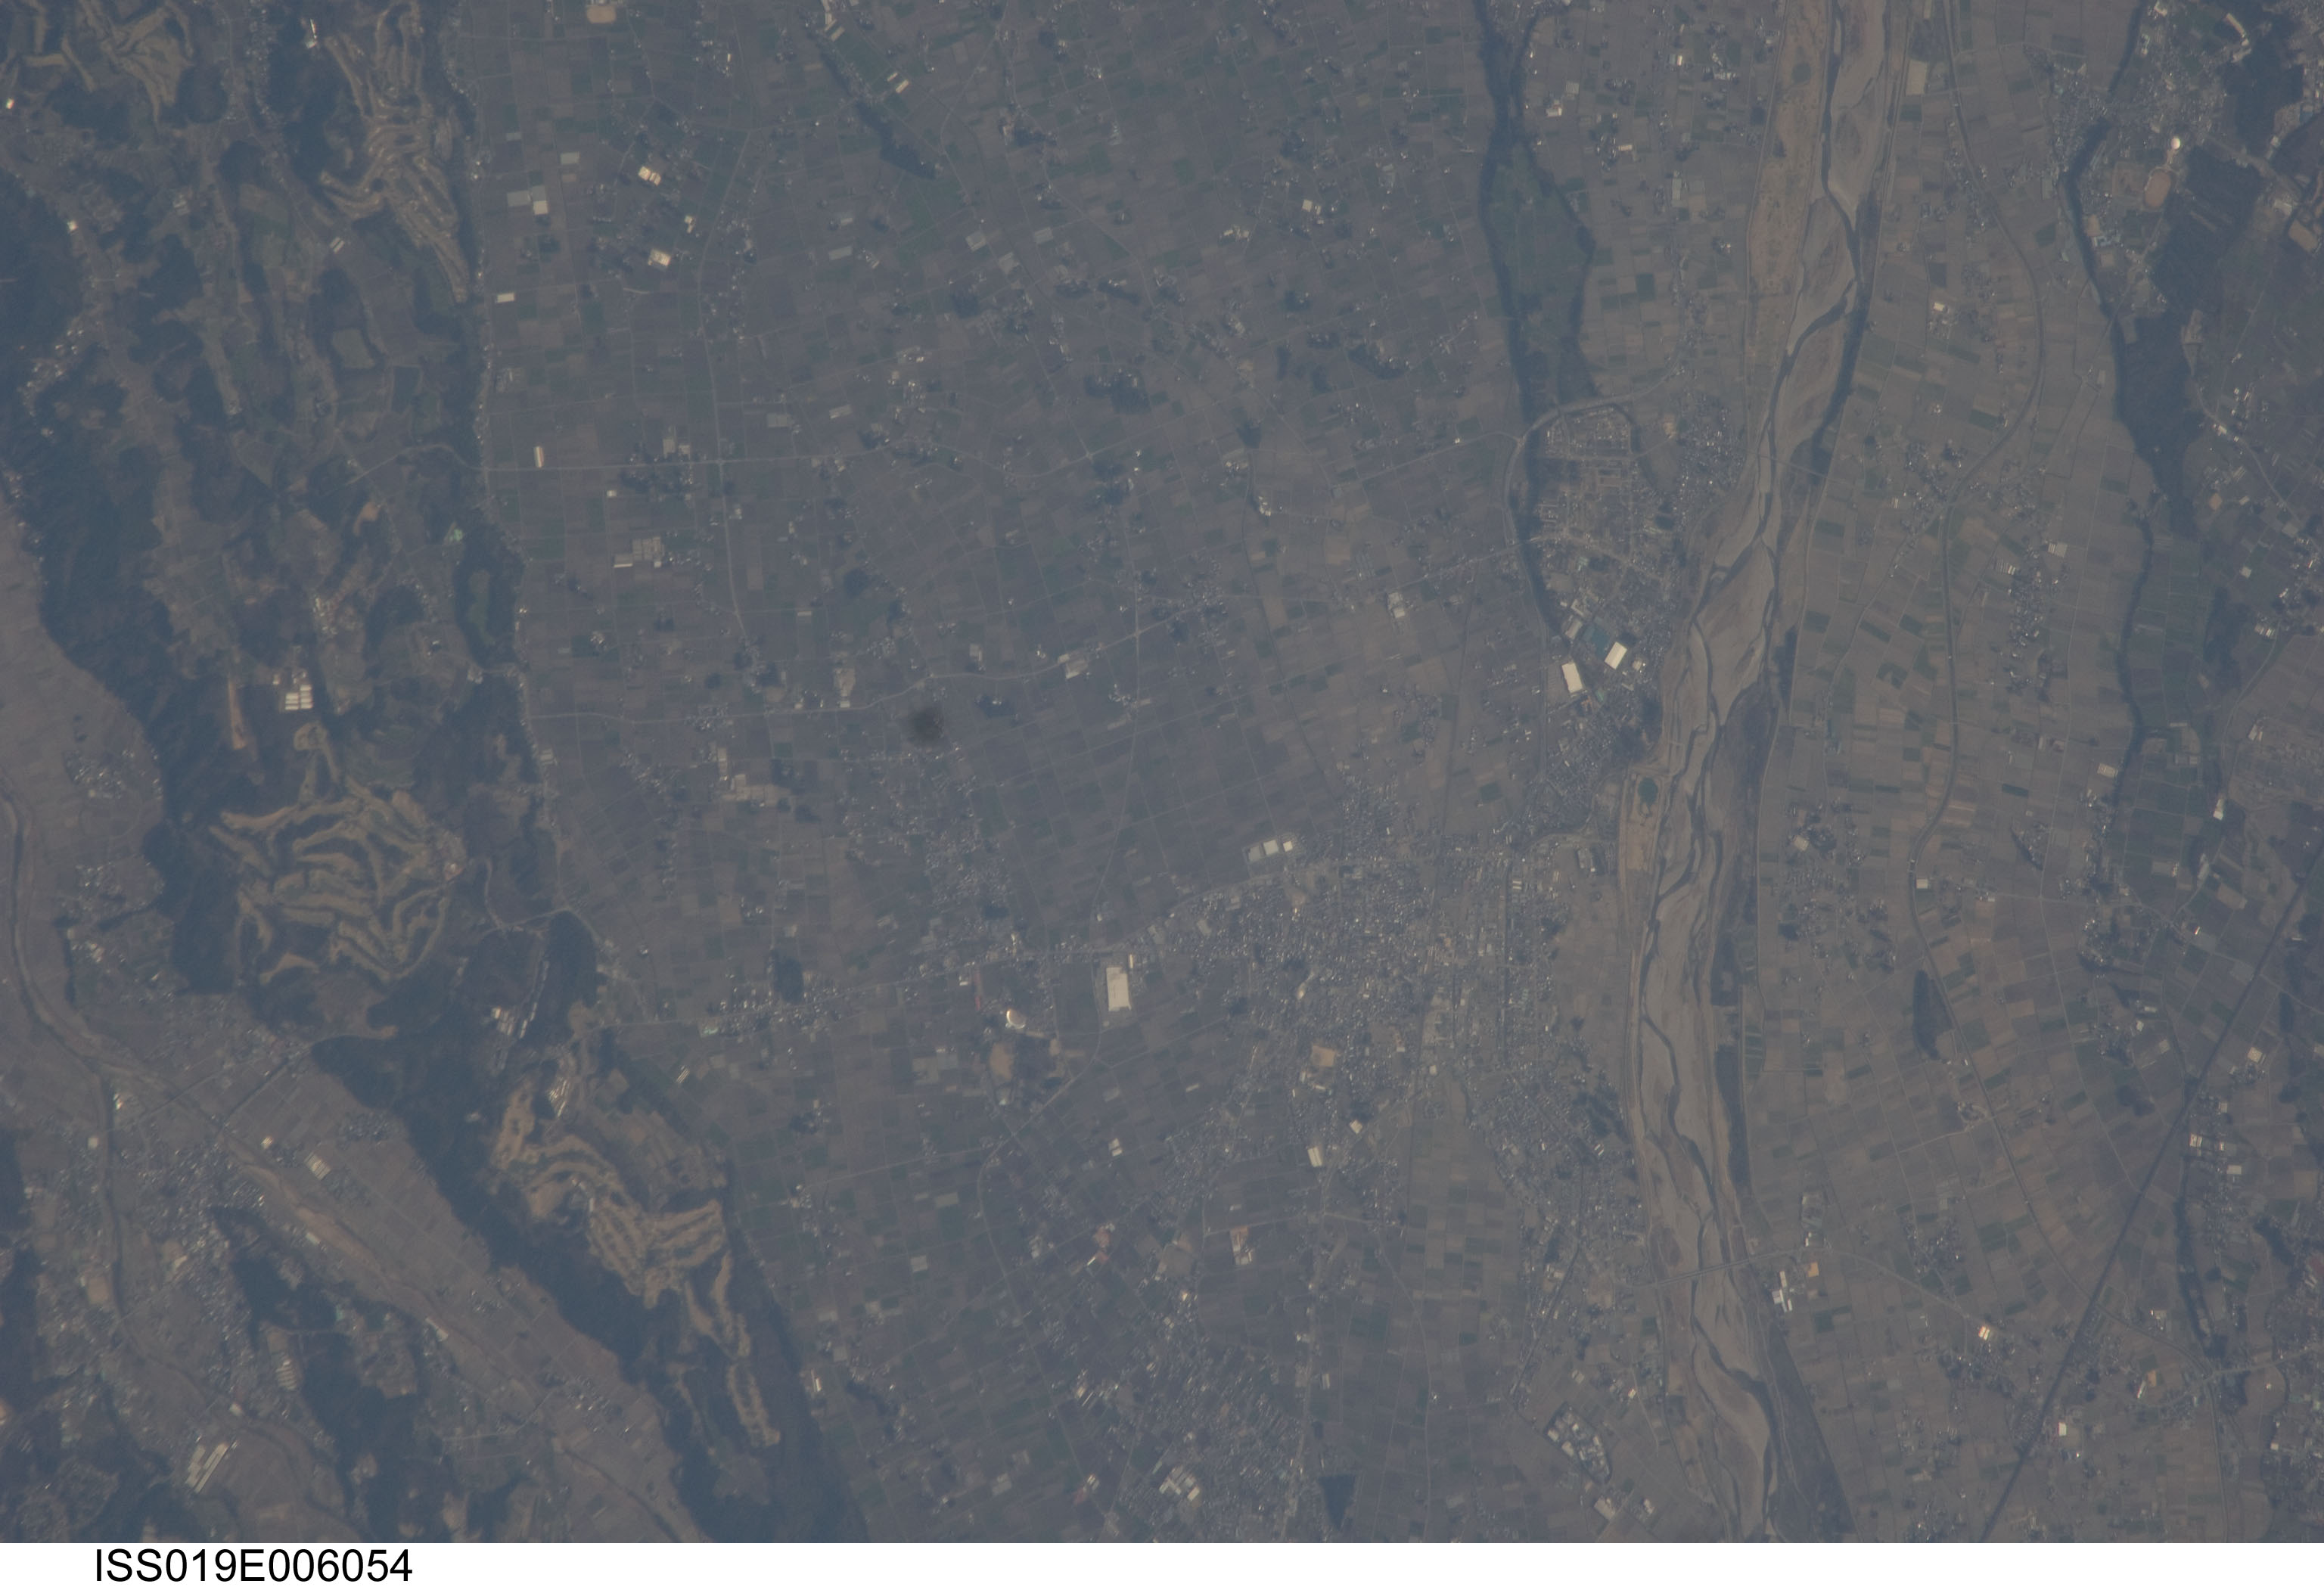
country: JAPAN
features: AGR. AREA NE. OF UTSUNOMIYA
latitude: 36.7
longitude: 140.0
